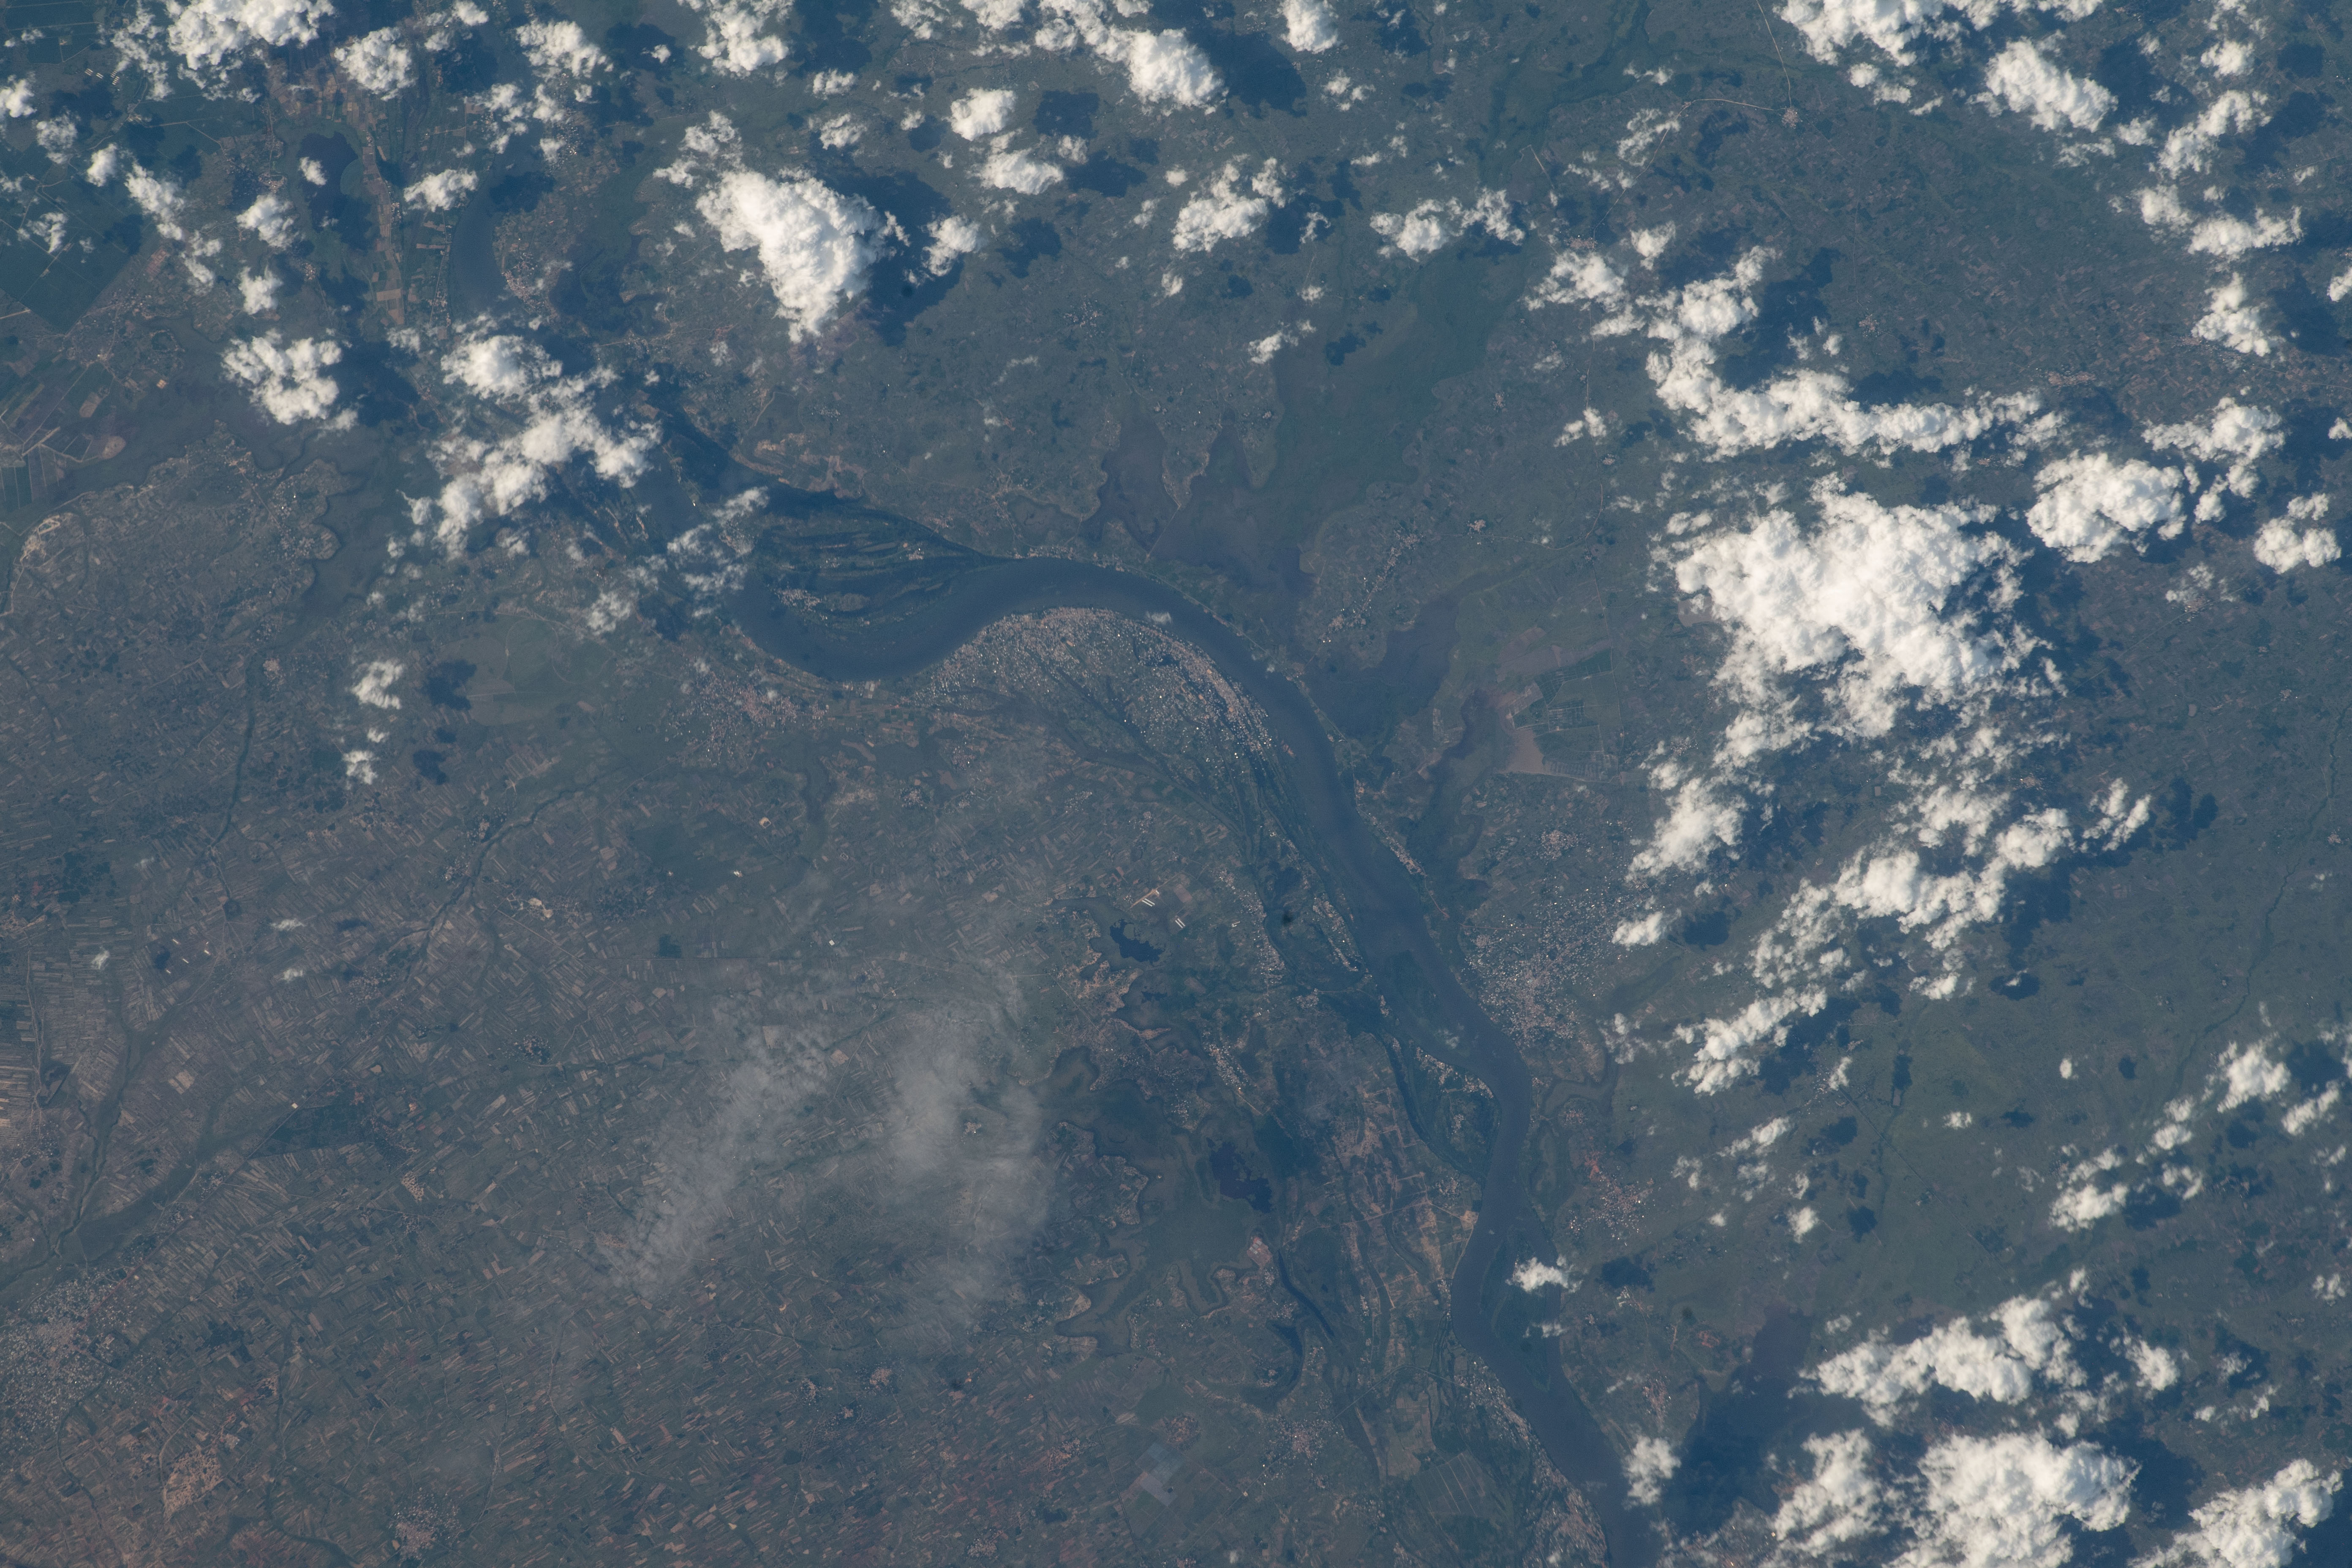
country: GHANA
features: FLOODING, VOLTA RIVER, BATOR
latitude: 6.1
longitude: 0.5
